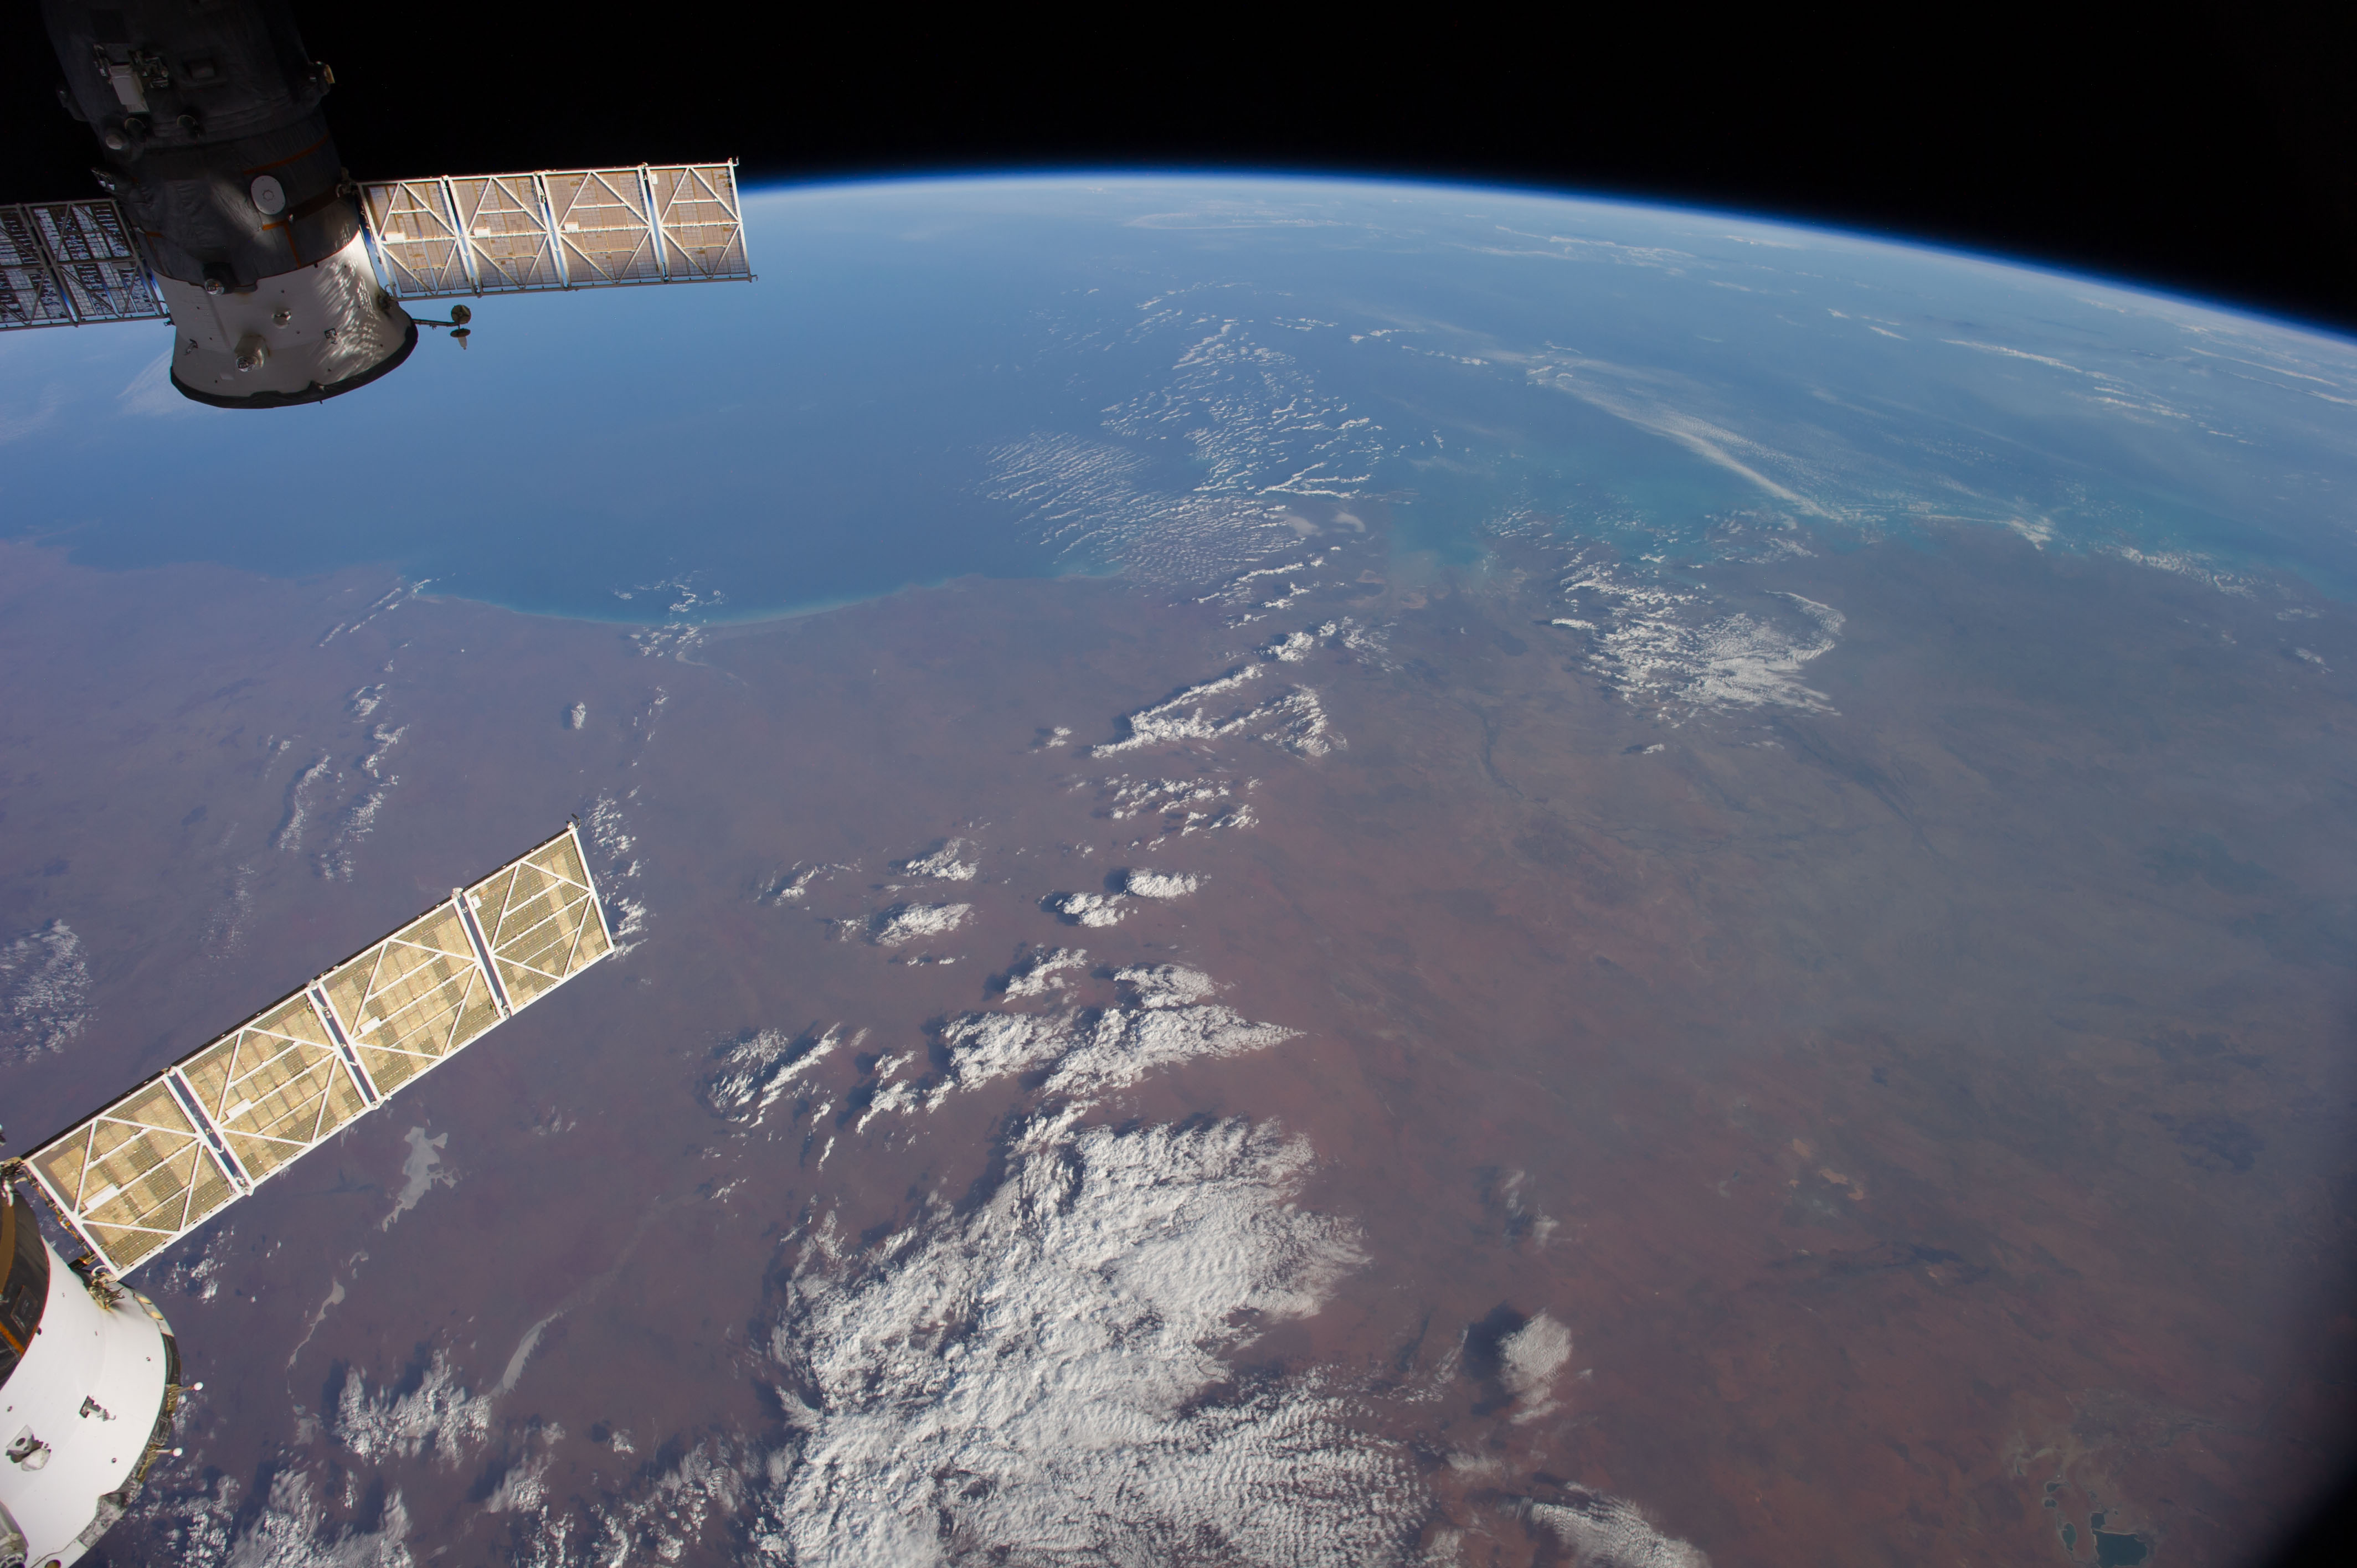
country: AUSTRALIA-WA
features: INDIAN O., KING SOUND, FITZROY R., GASCOYNE R., ATMOSPHERIC LIMB
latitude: -19.5
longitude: 123.5
